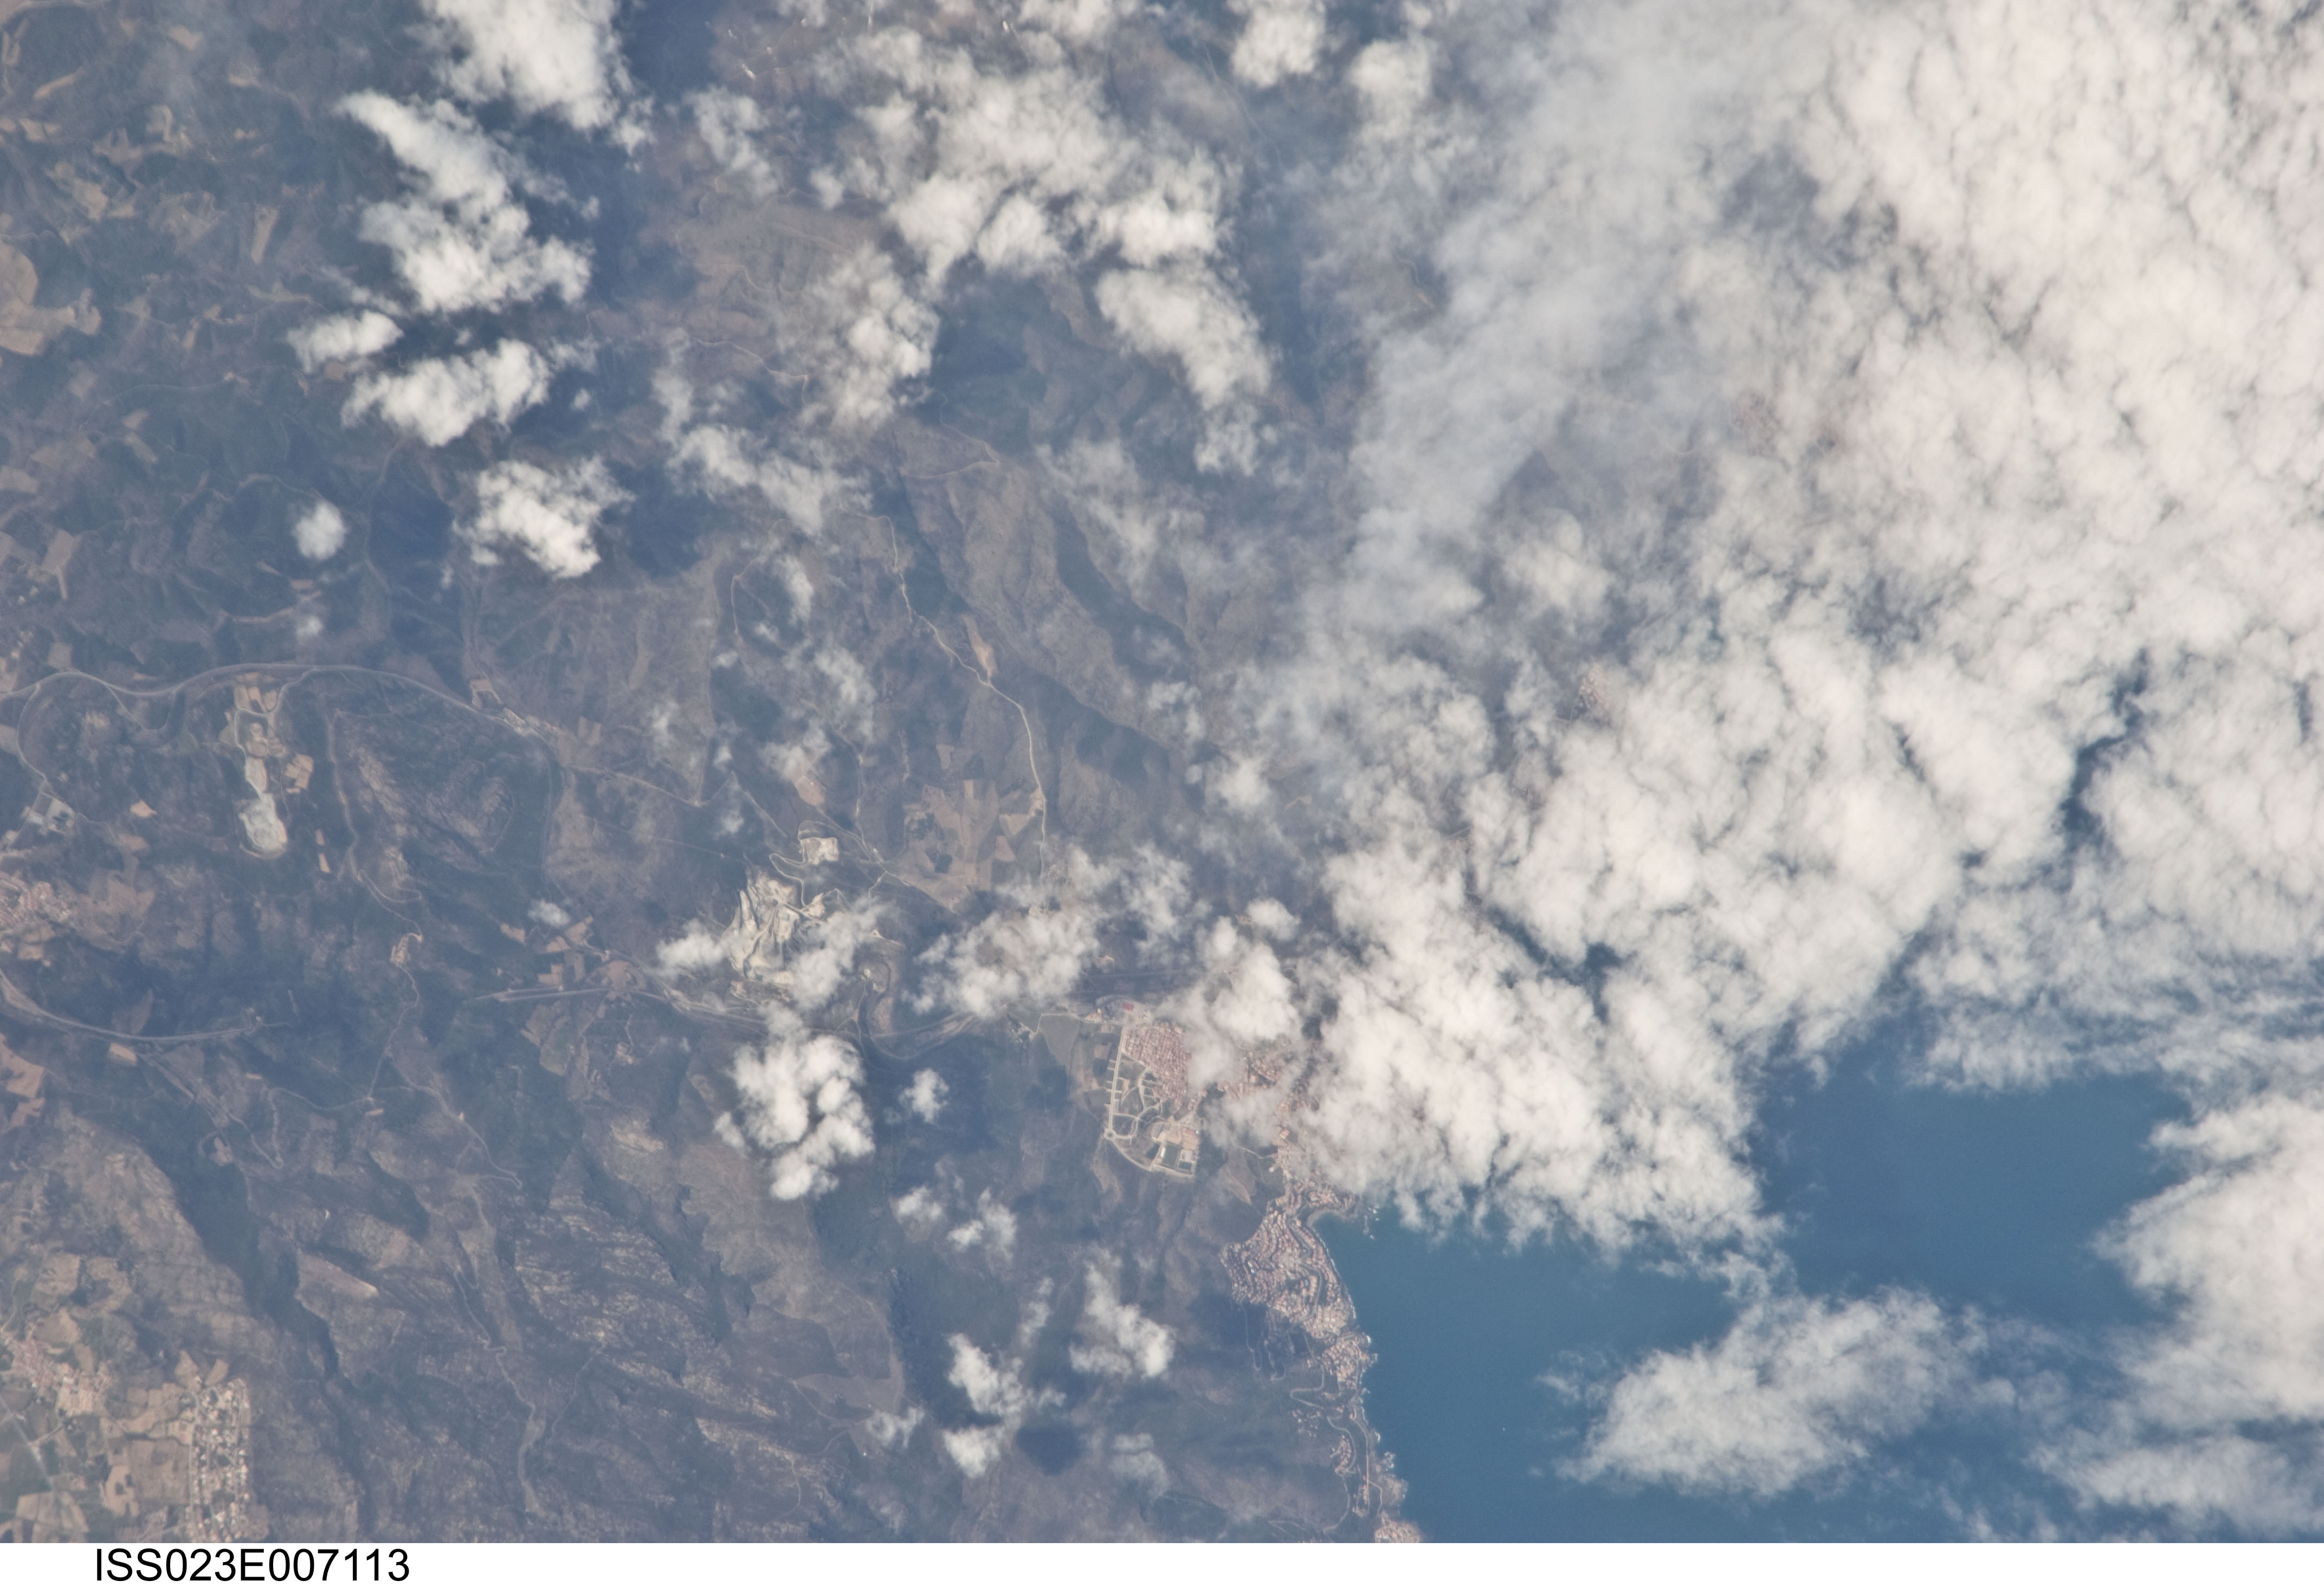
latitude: 42.4
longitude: 3.1
